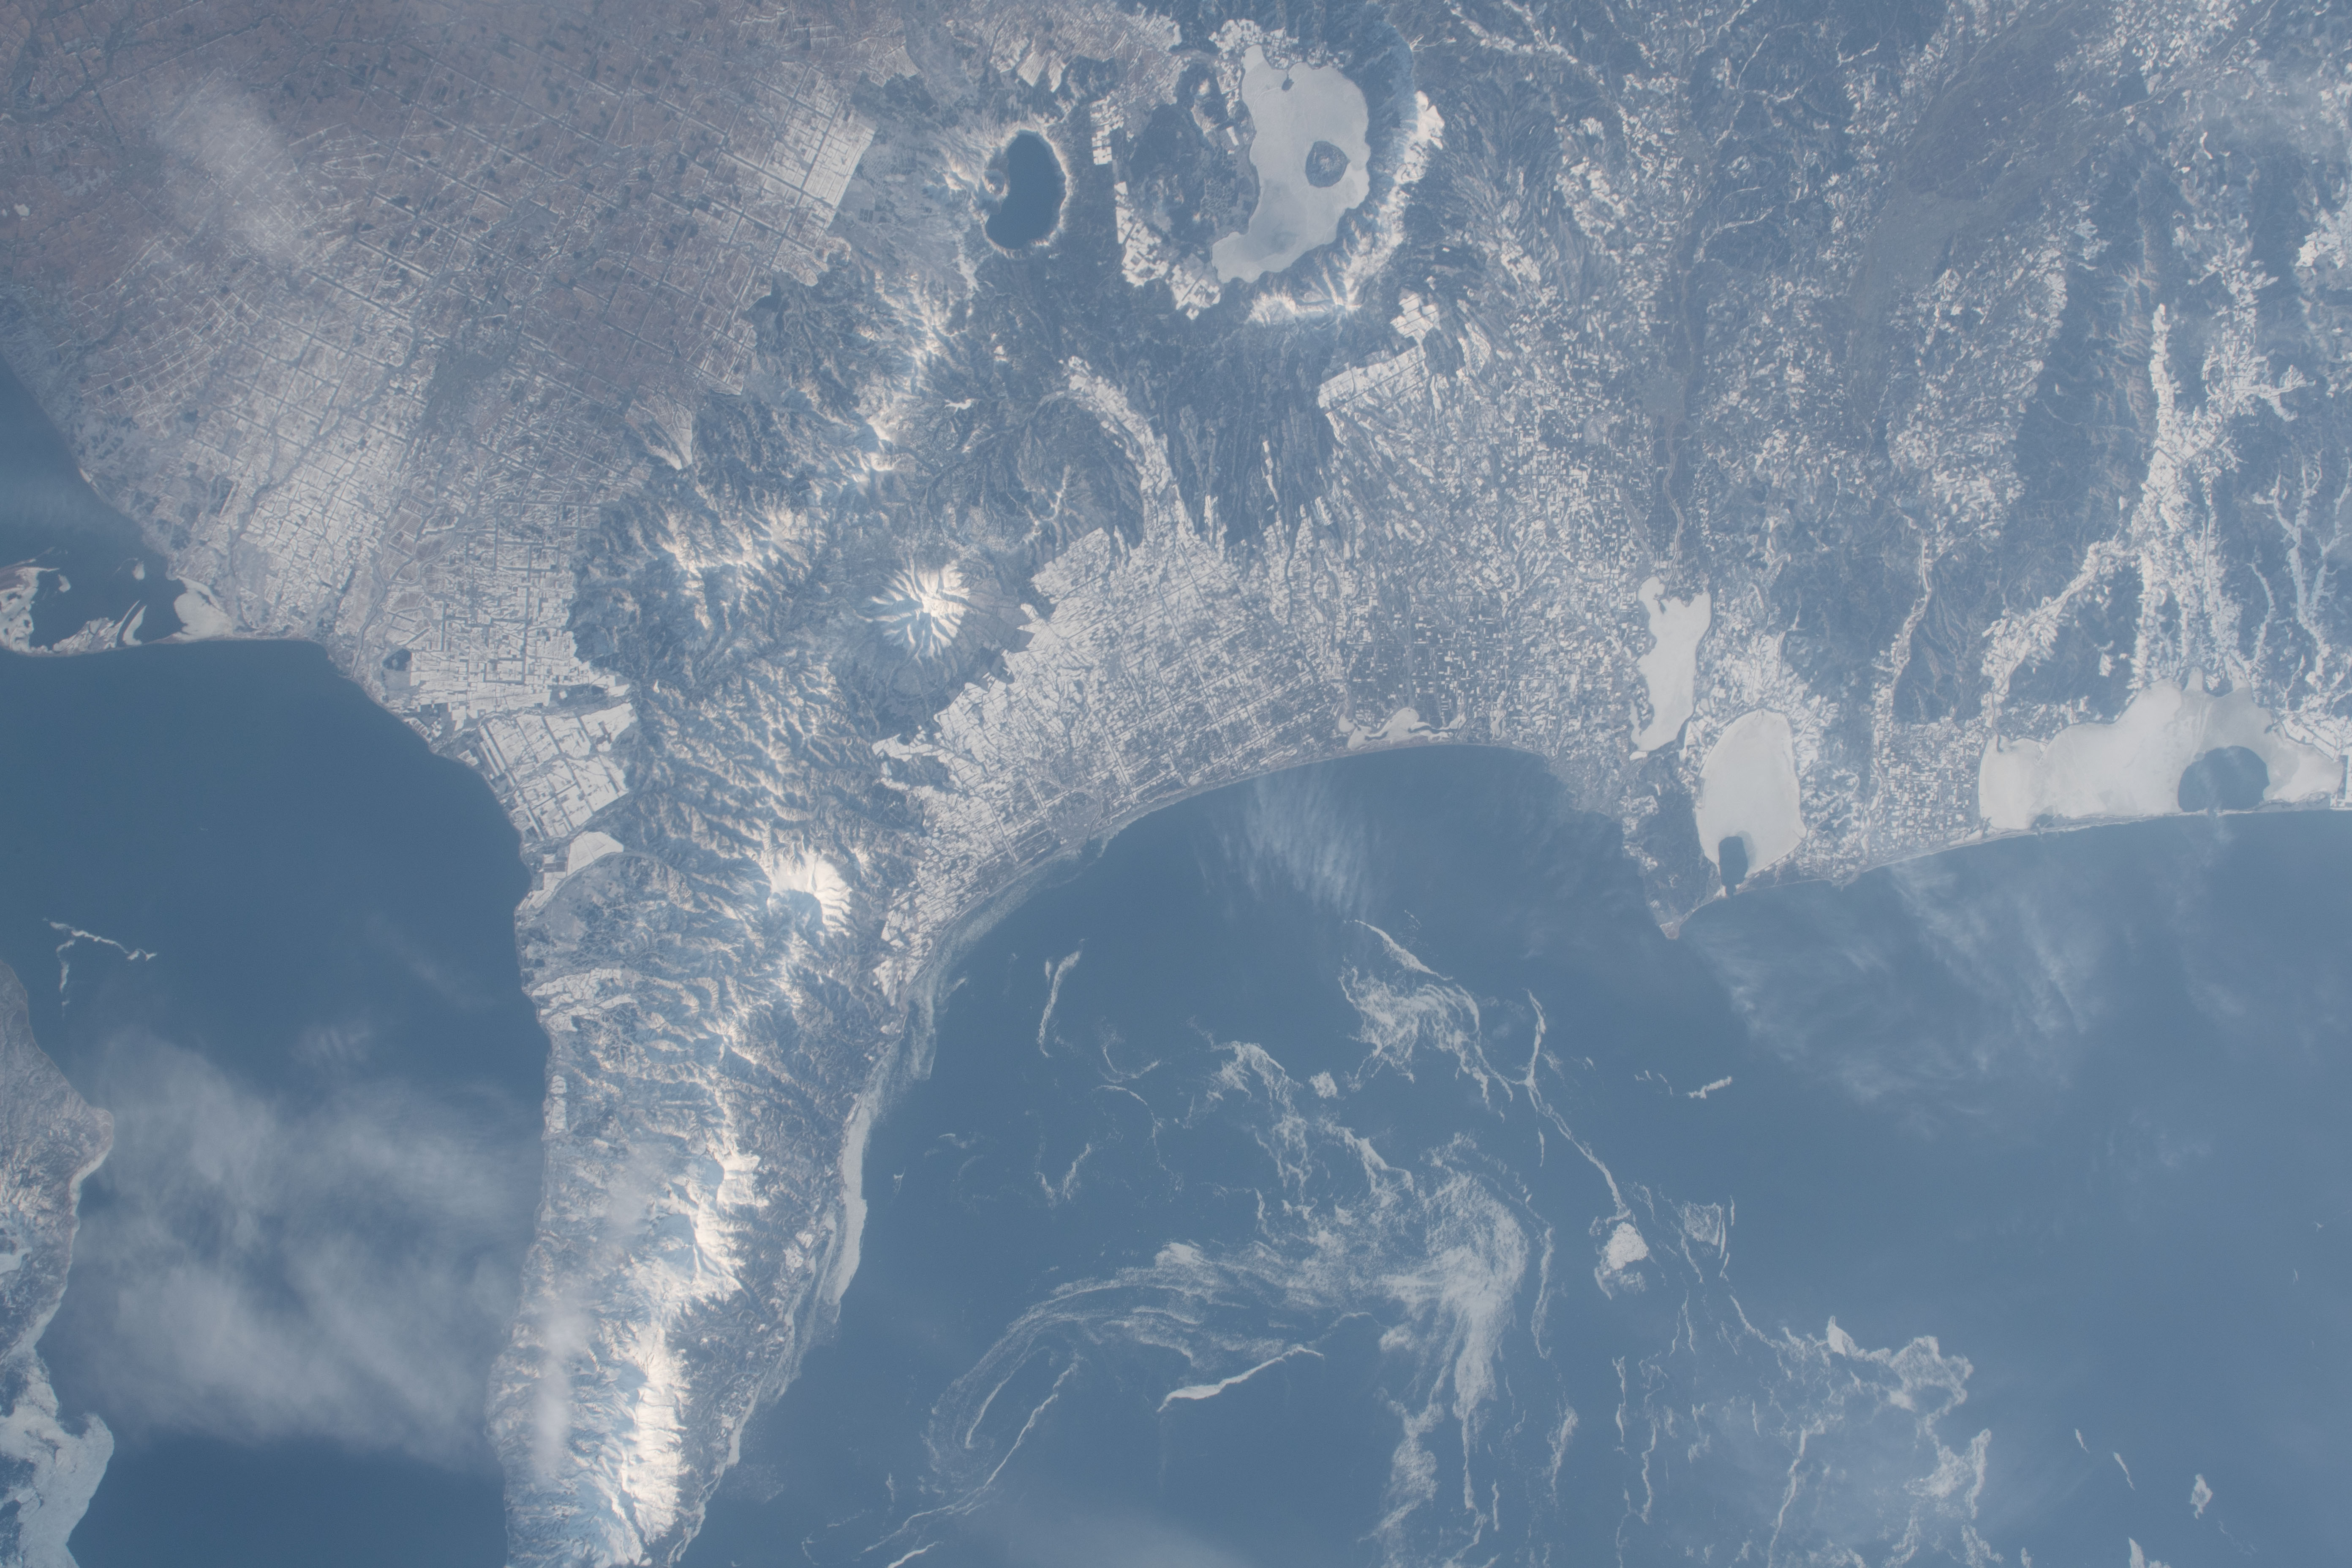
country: JAPAN
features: ABASIRI WAN, YAMUBETSU
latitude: 44.0
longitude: 144.6
